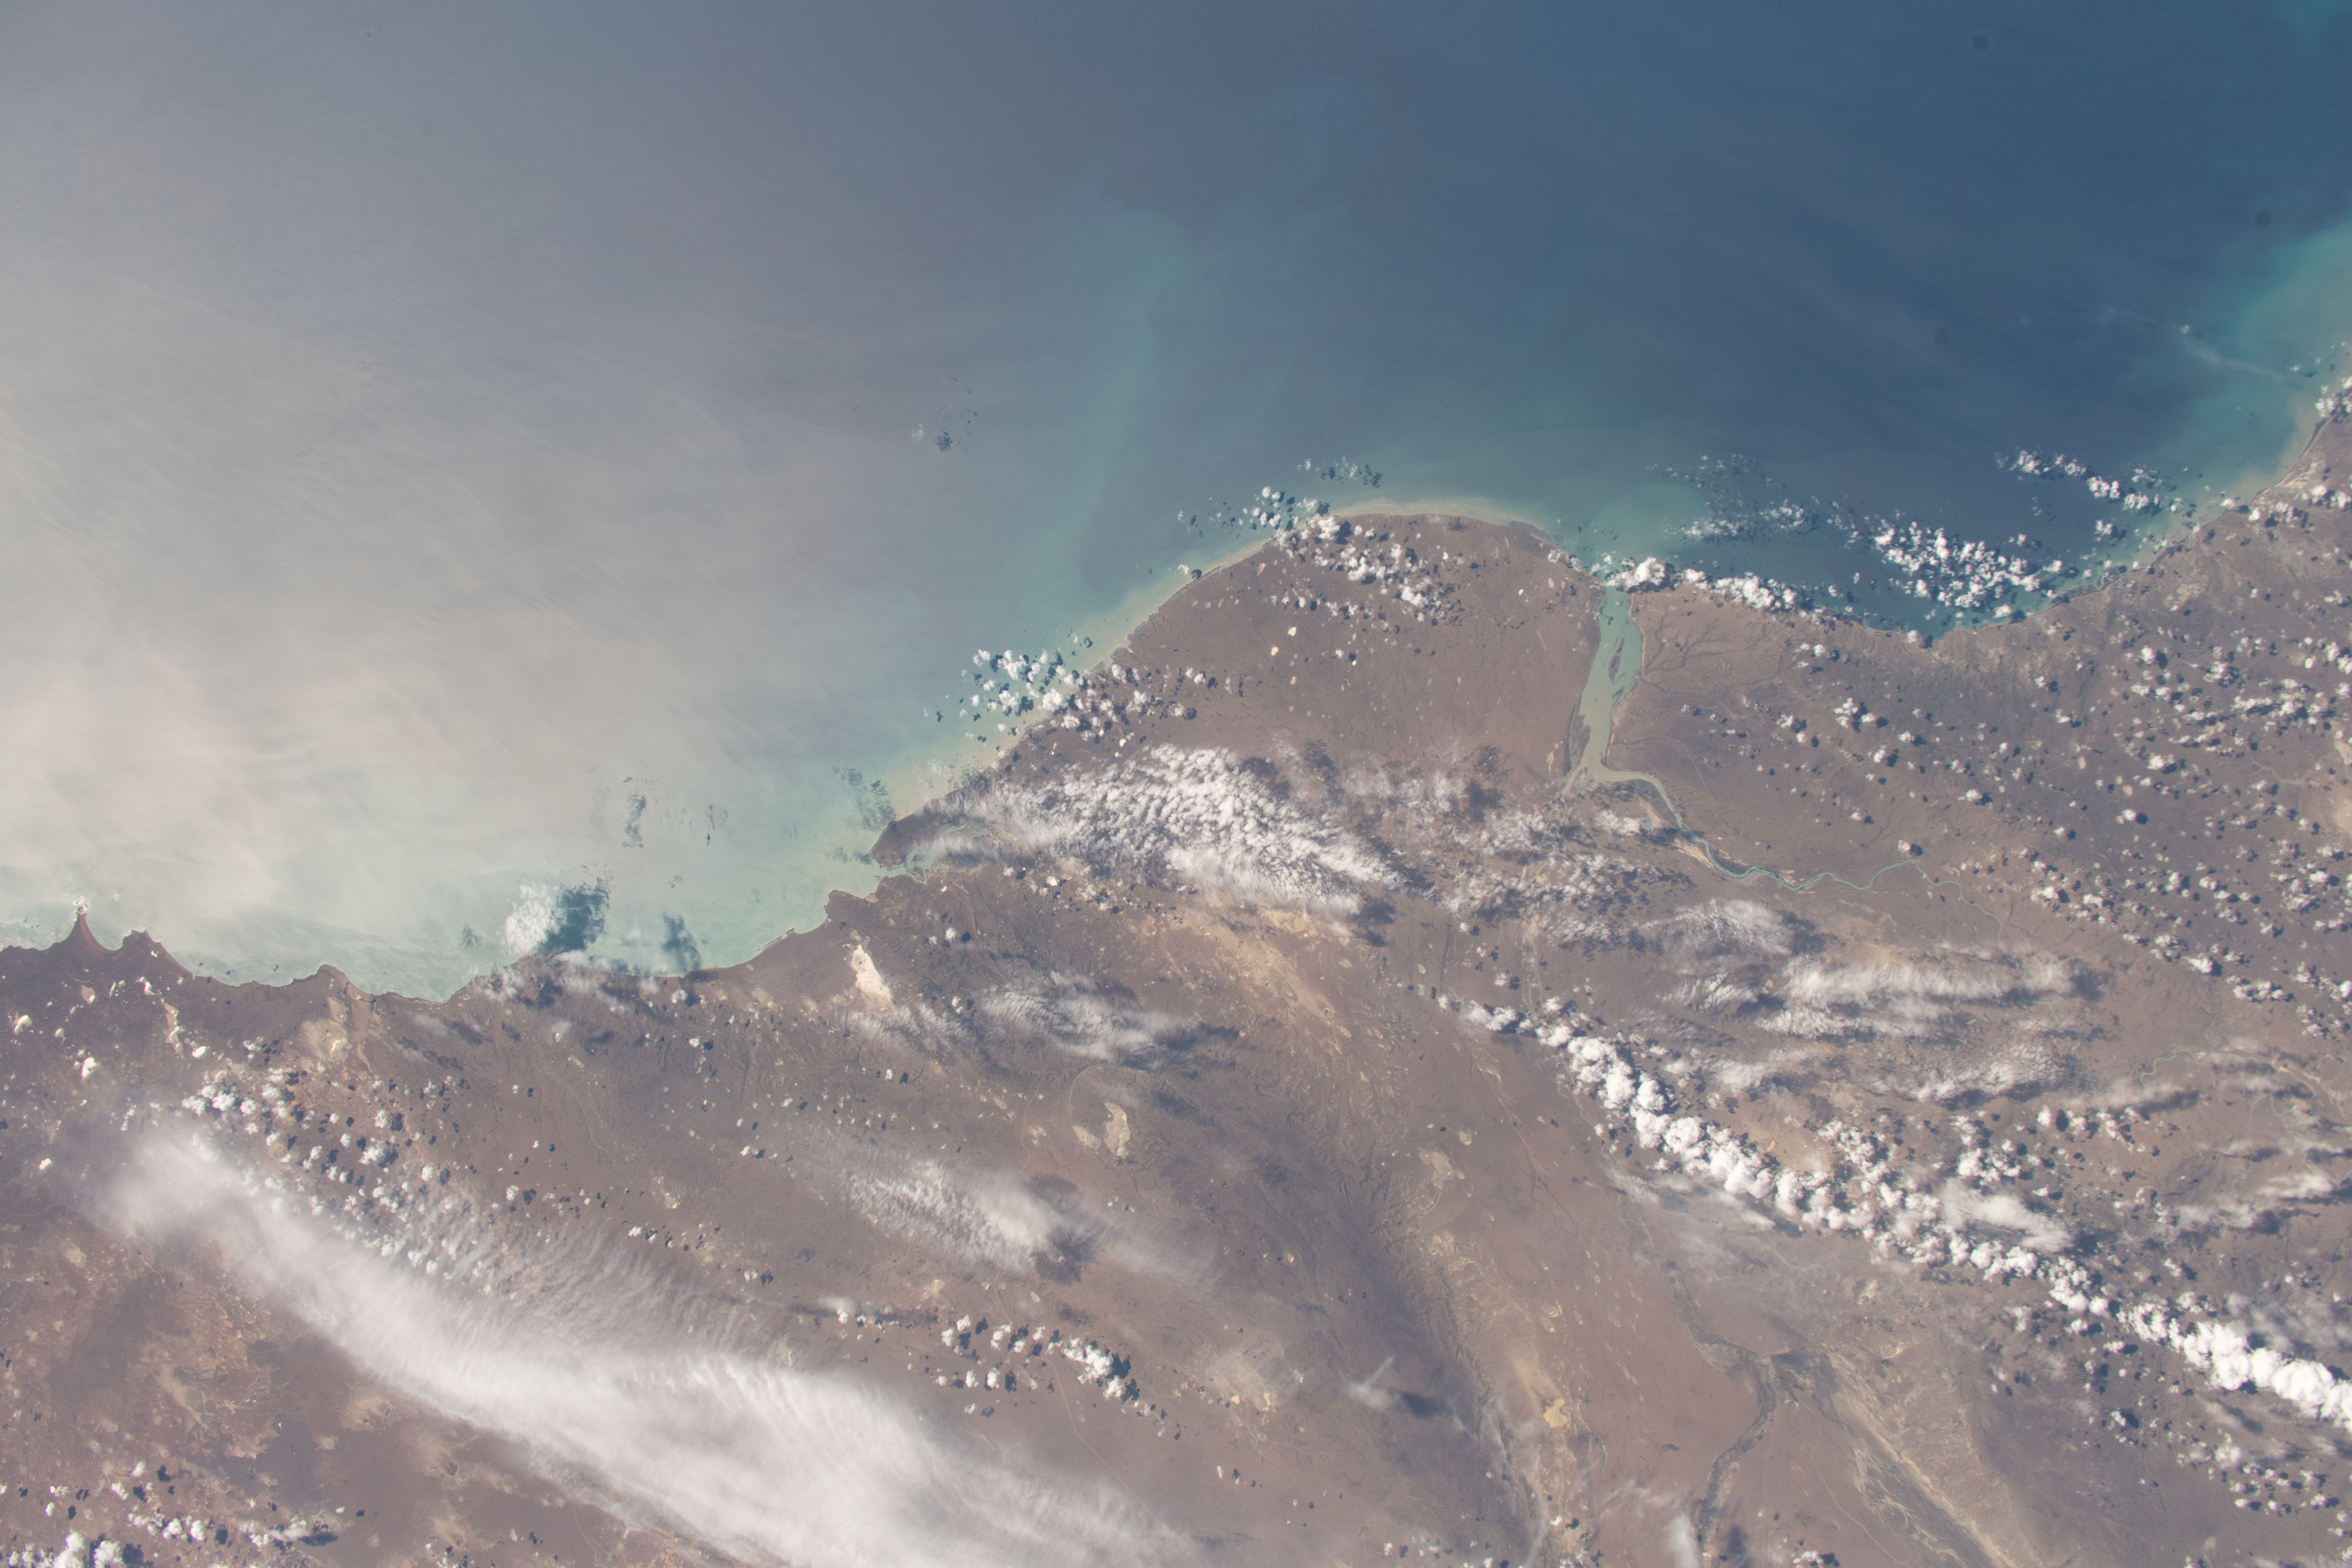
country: ARGENTINA
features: BAHIA GRANDE
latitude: -50.0
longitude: -68.0
